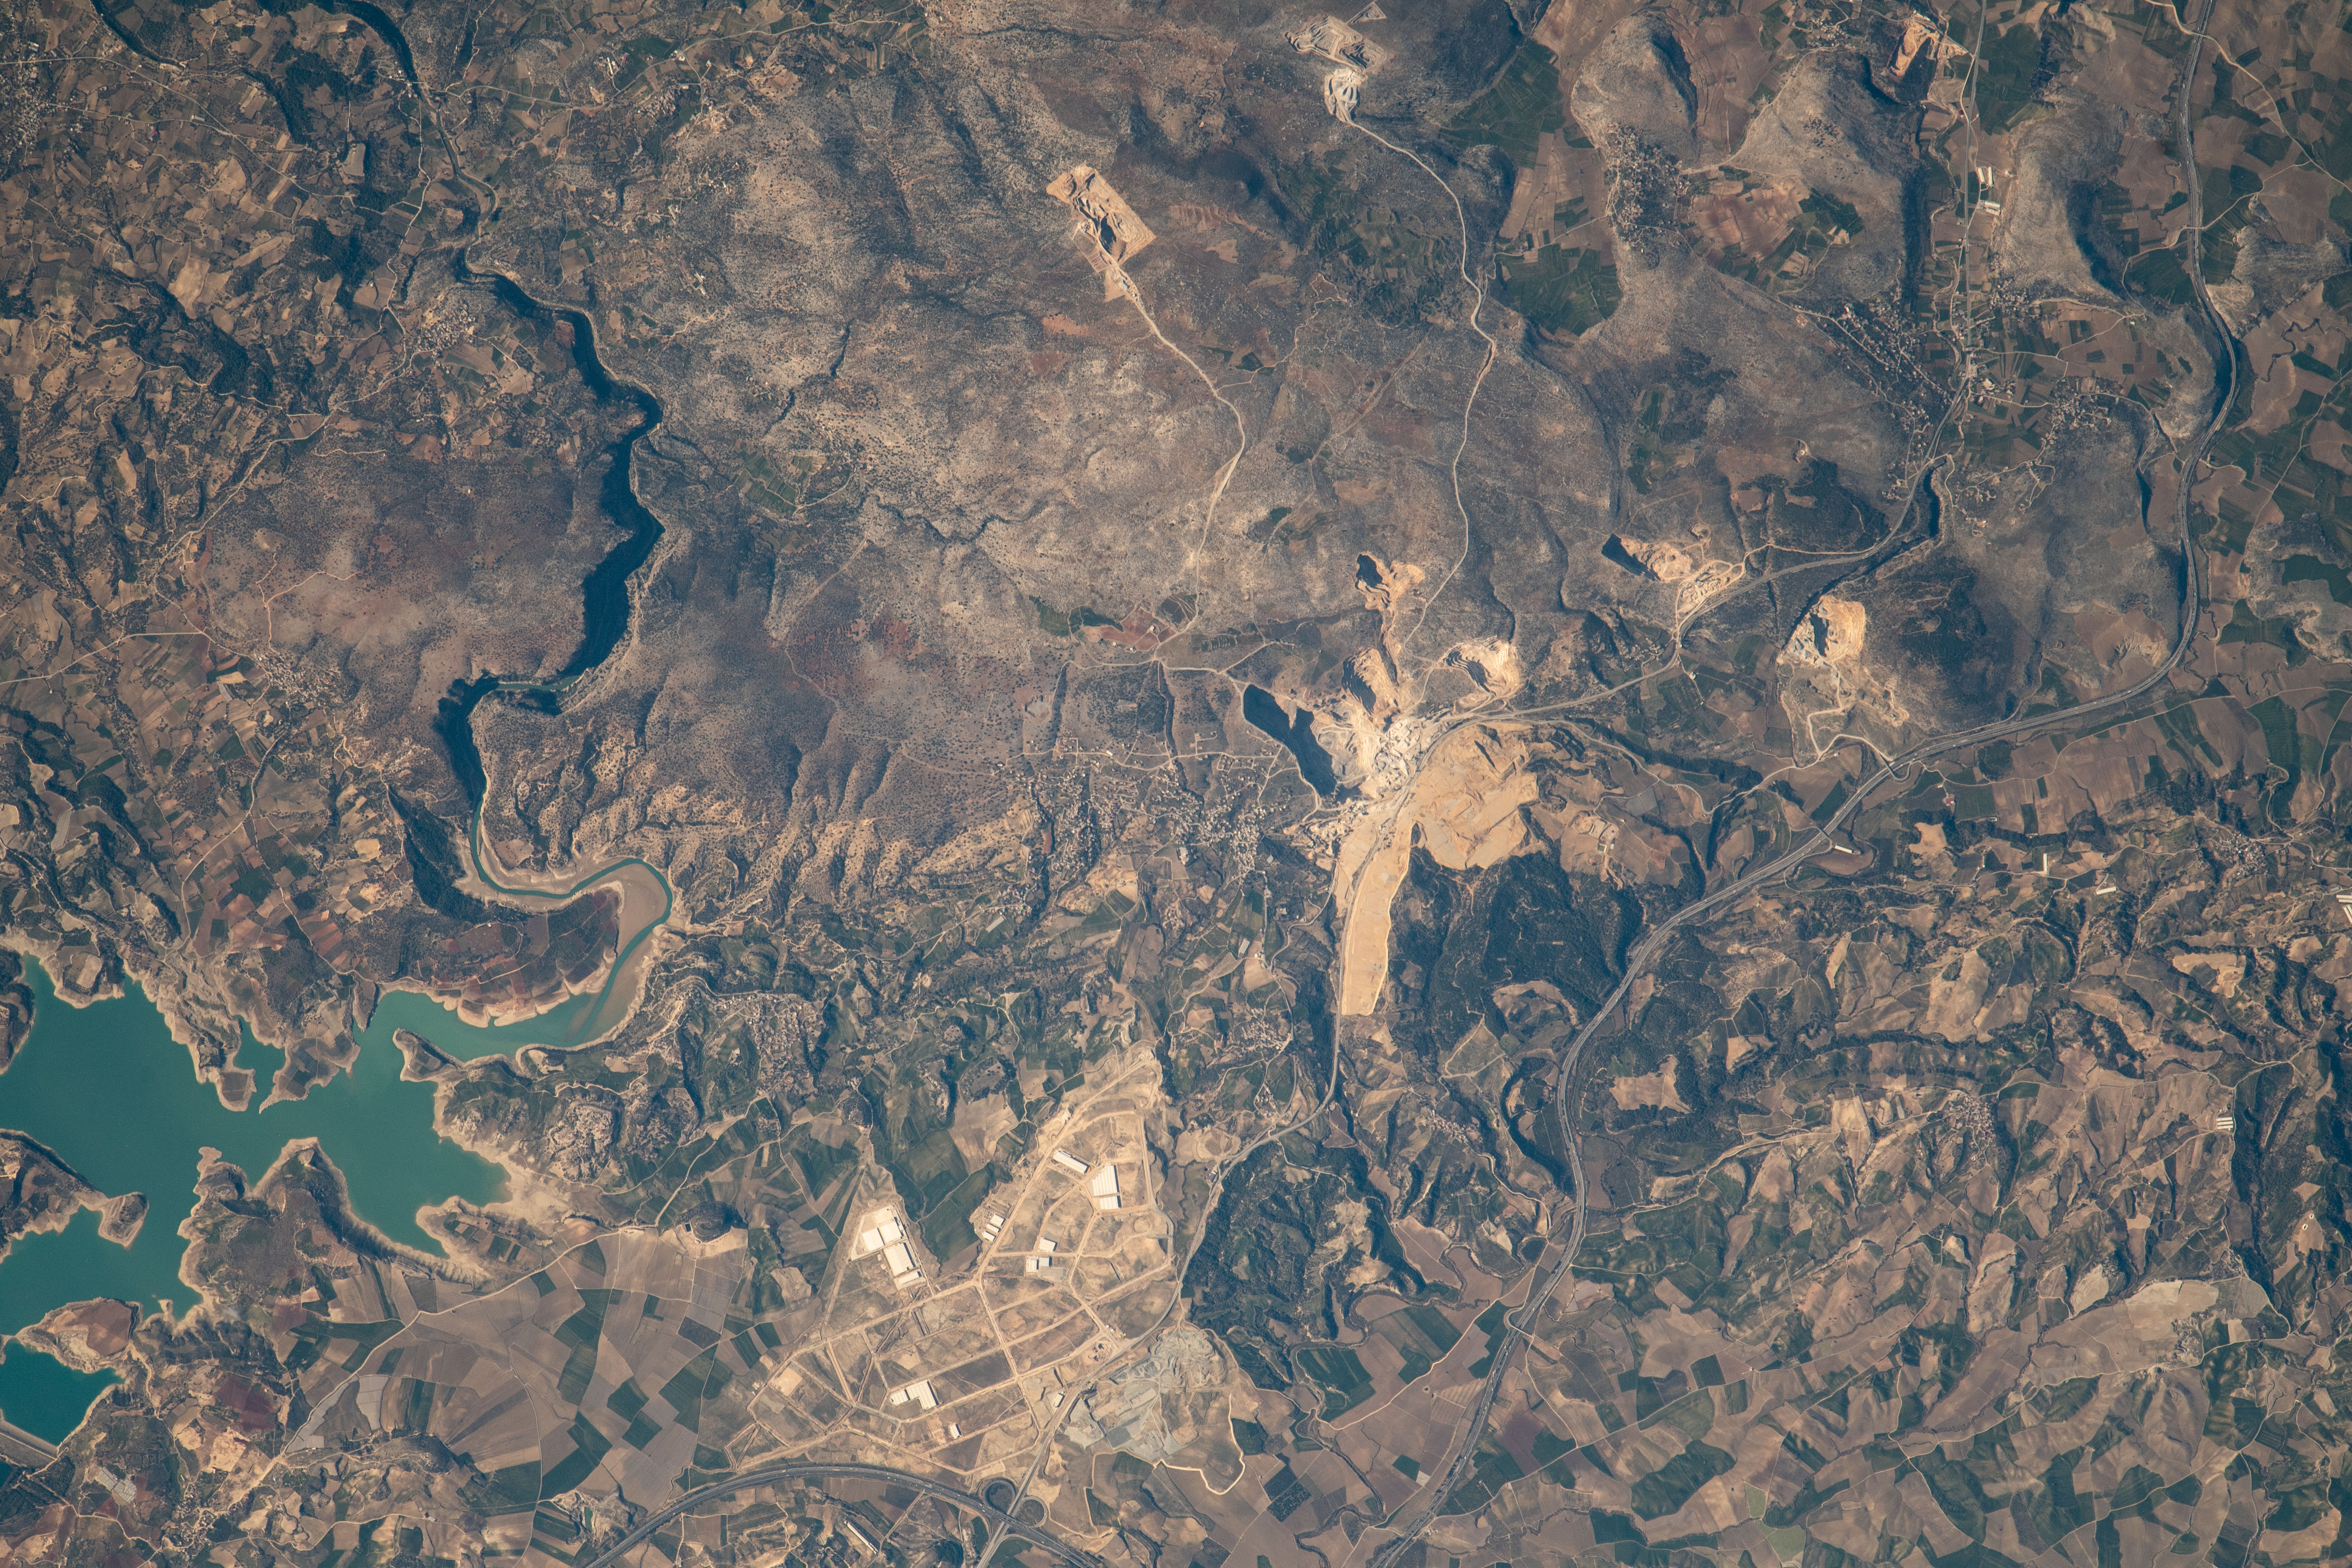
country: TURKEY
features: BERDAN DAM, DADALI, KAYADIBI
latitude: 37.0
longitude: 34.9
